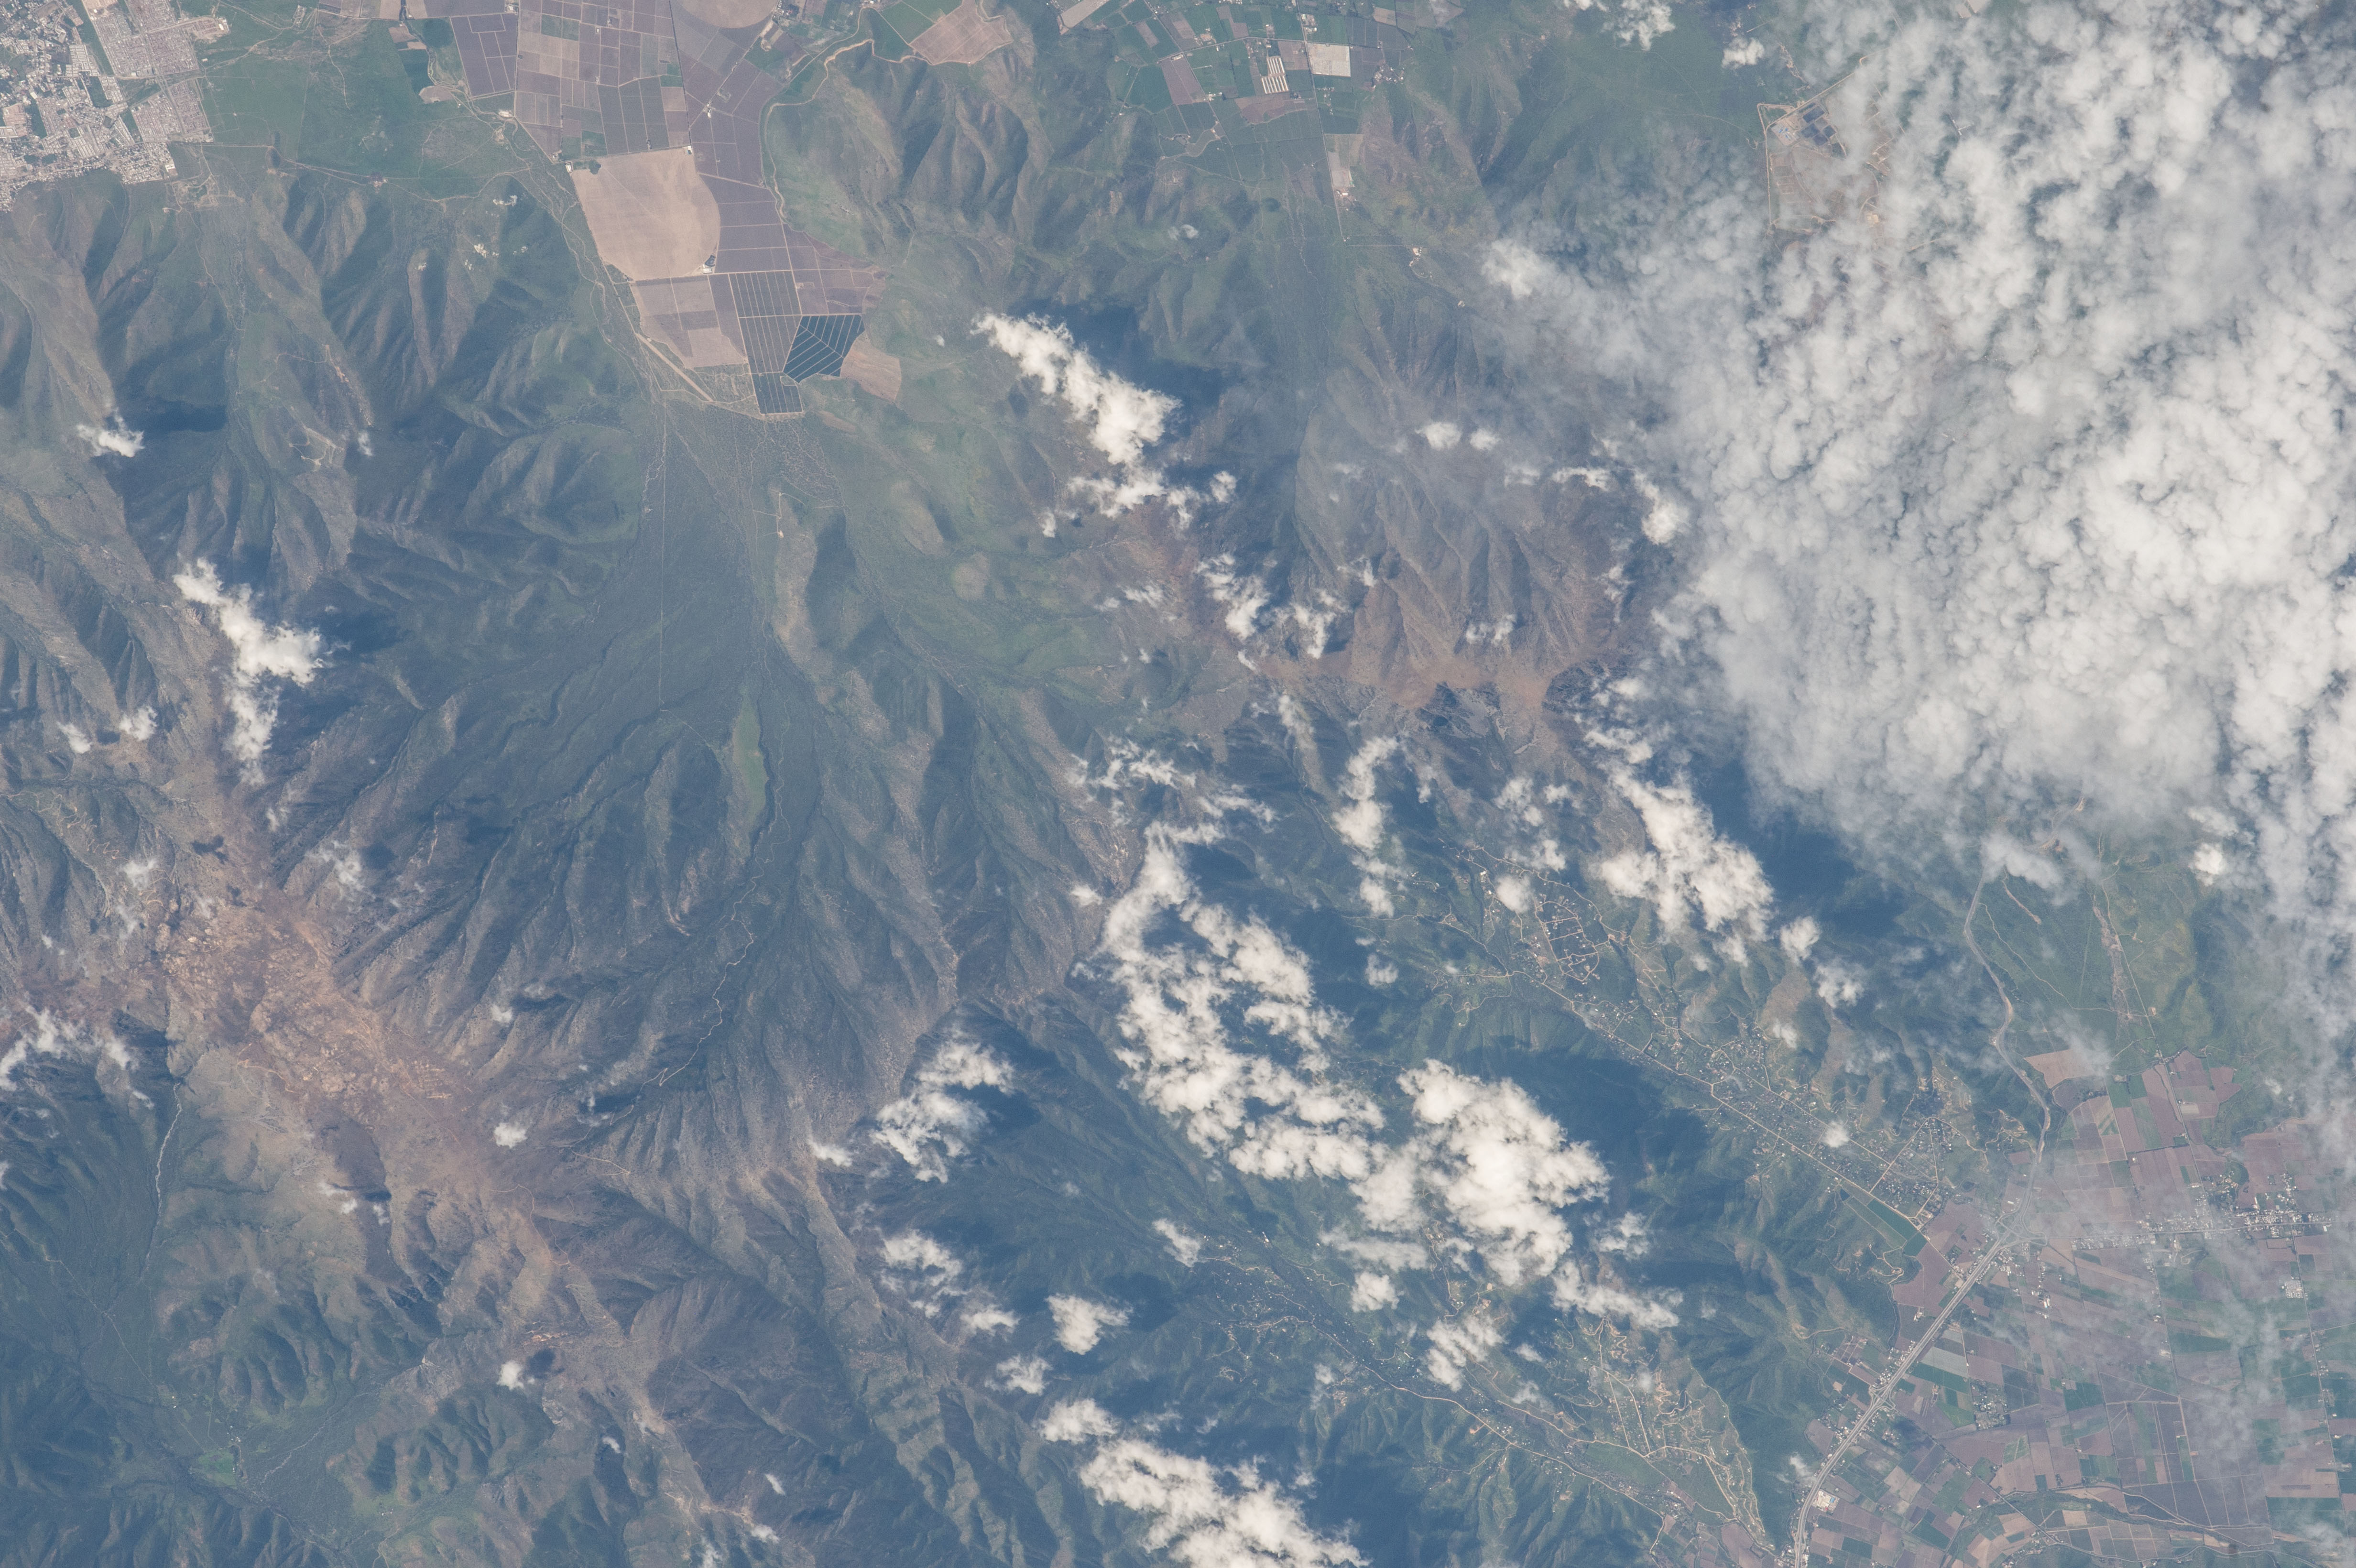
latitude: -33.4
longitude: -71.0
